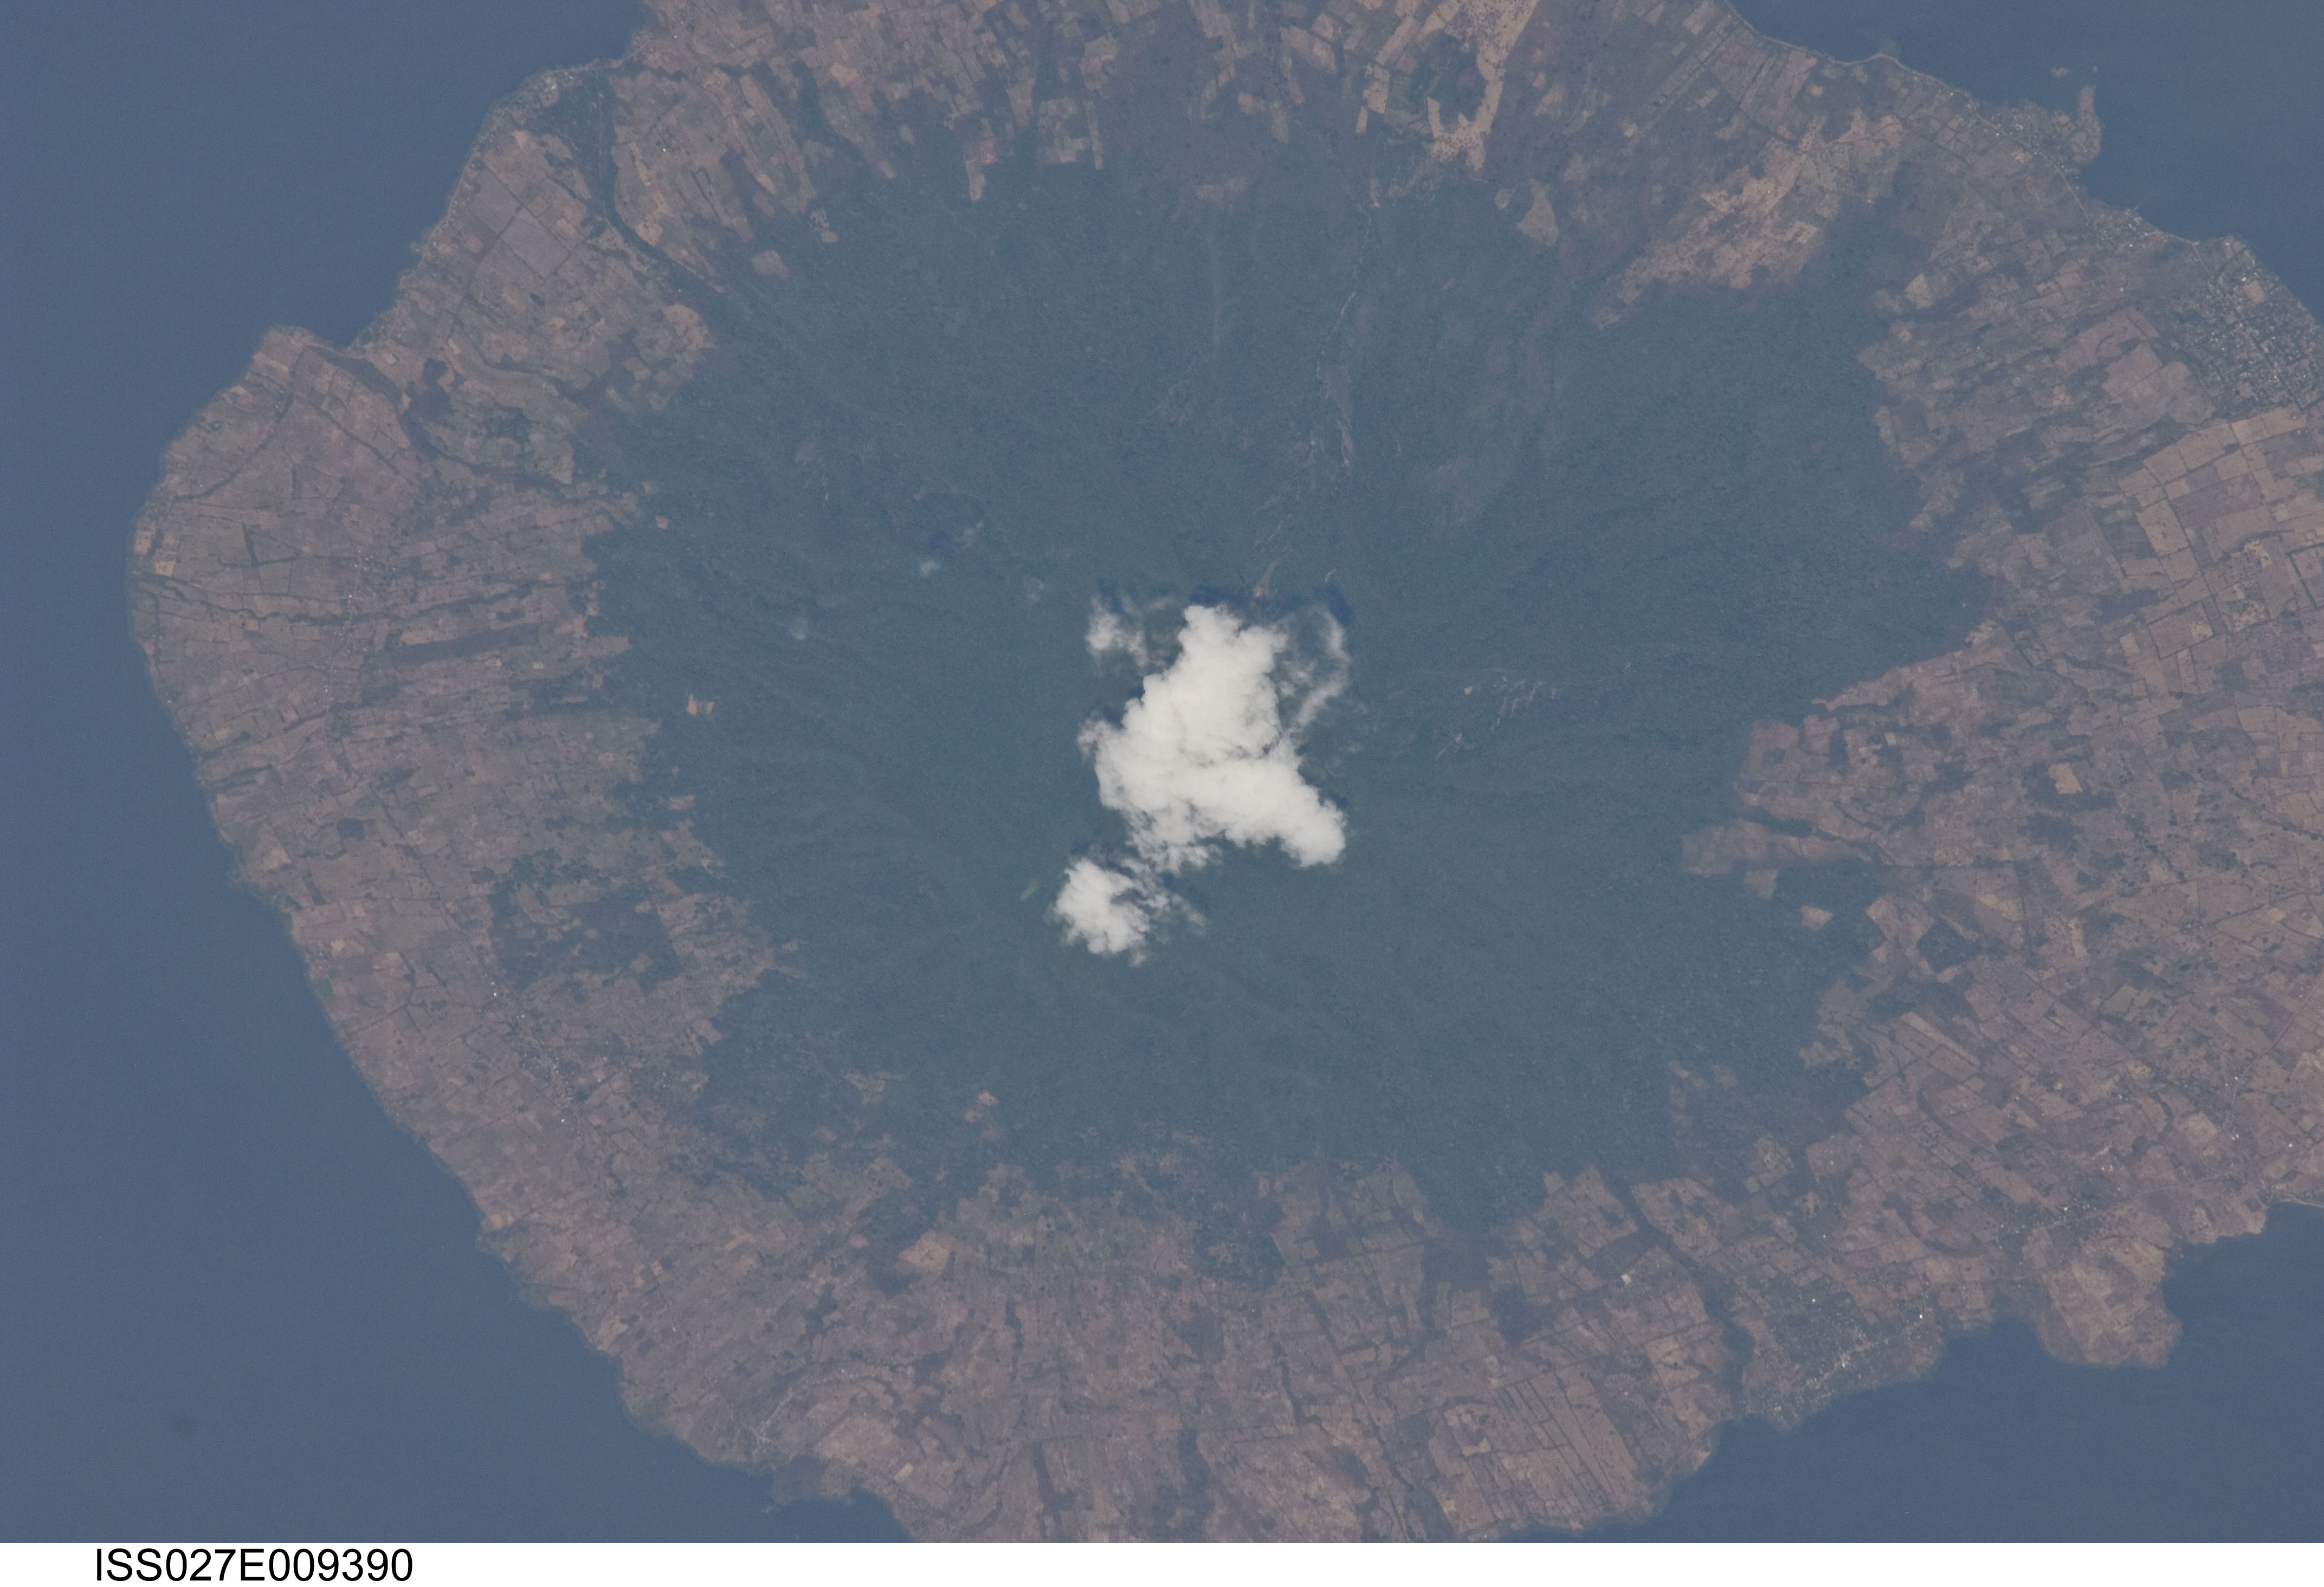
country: NICARAGUA
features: MADERA VOLCANO, LAVA FLOWS, FOR., AGR., OMTEPE ISLAND, L. NICARAGUA
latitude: 11.4
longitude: -85.5
